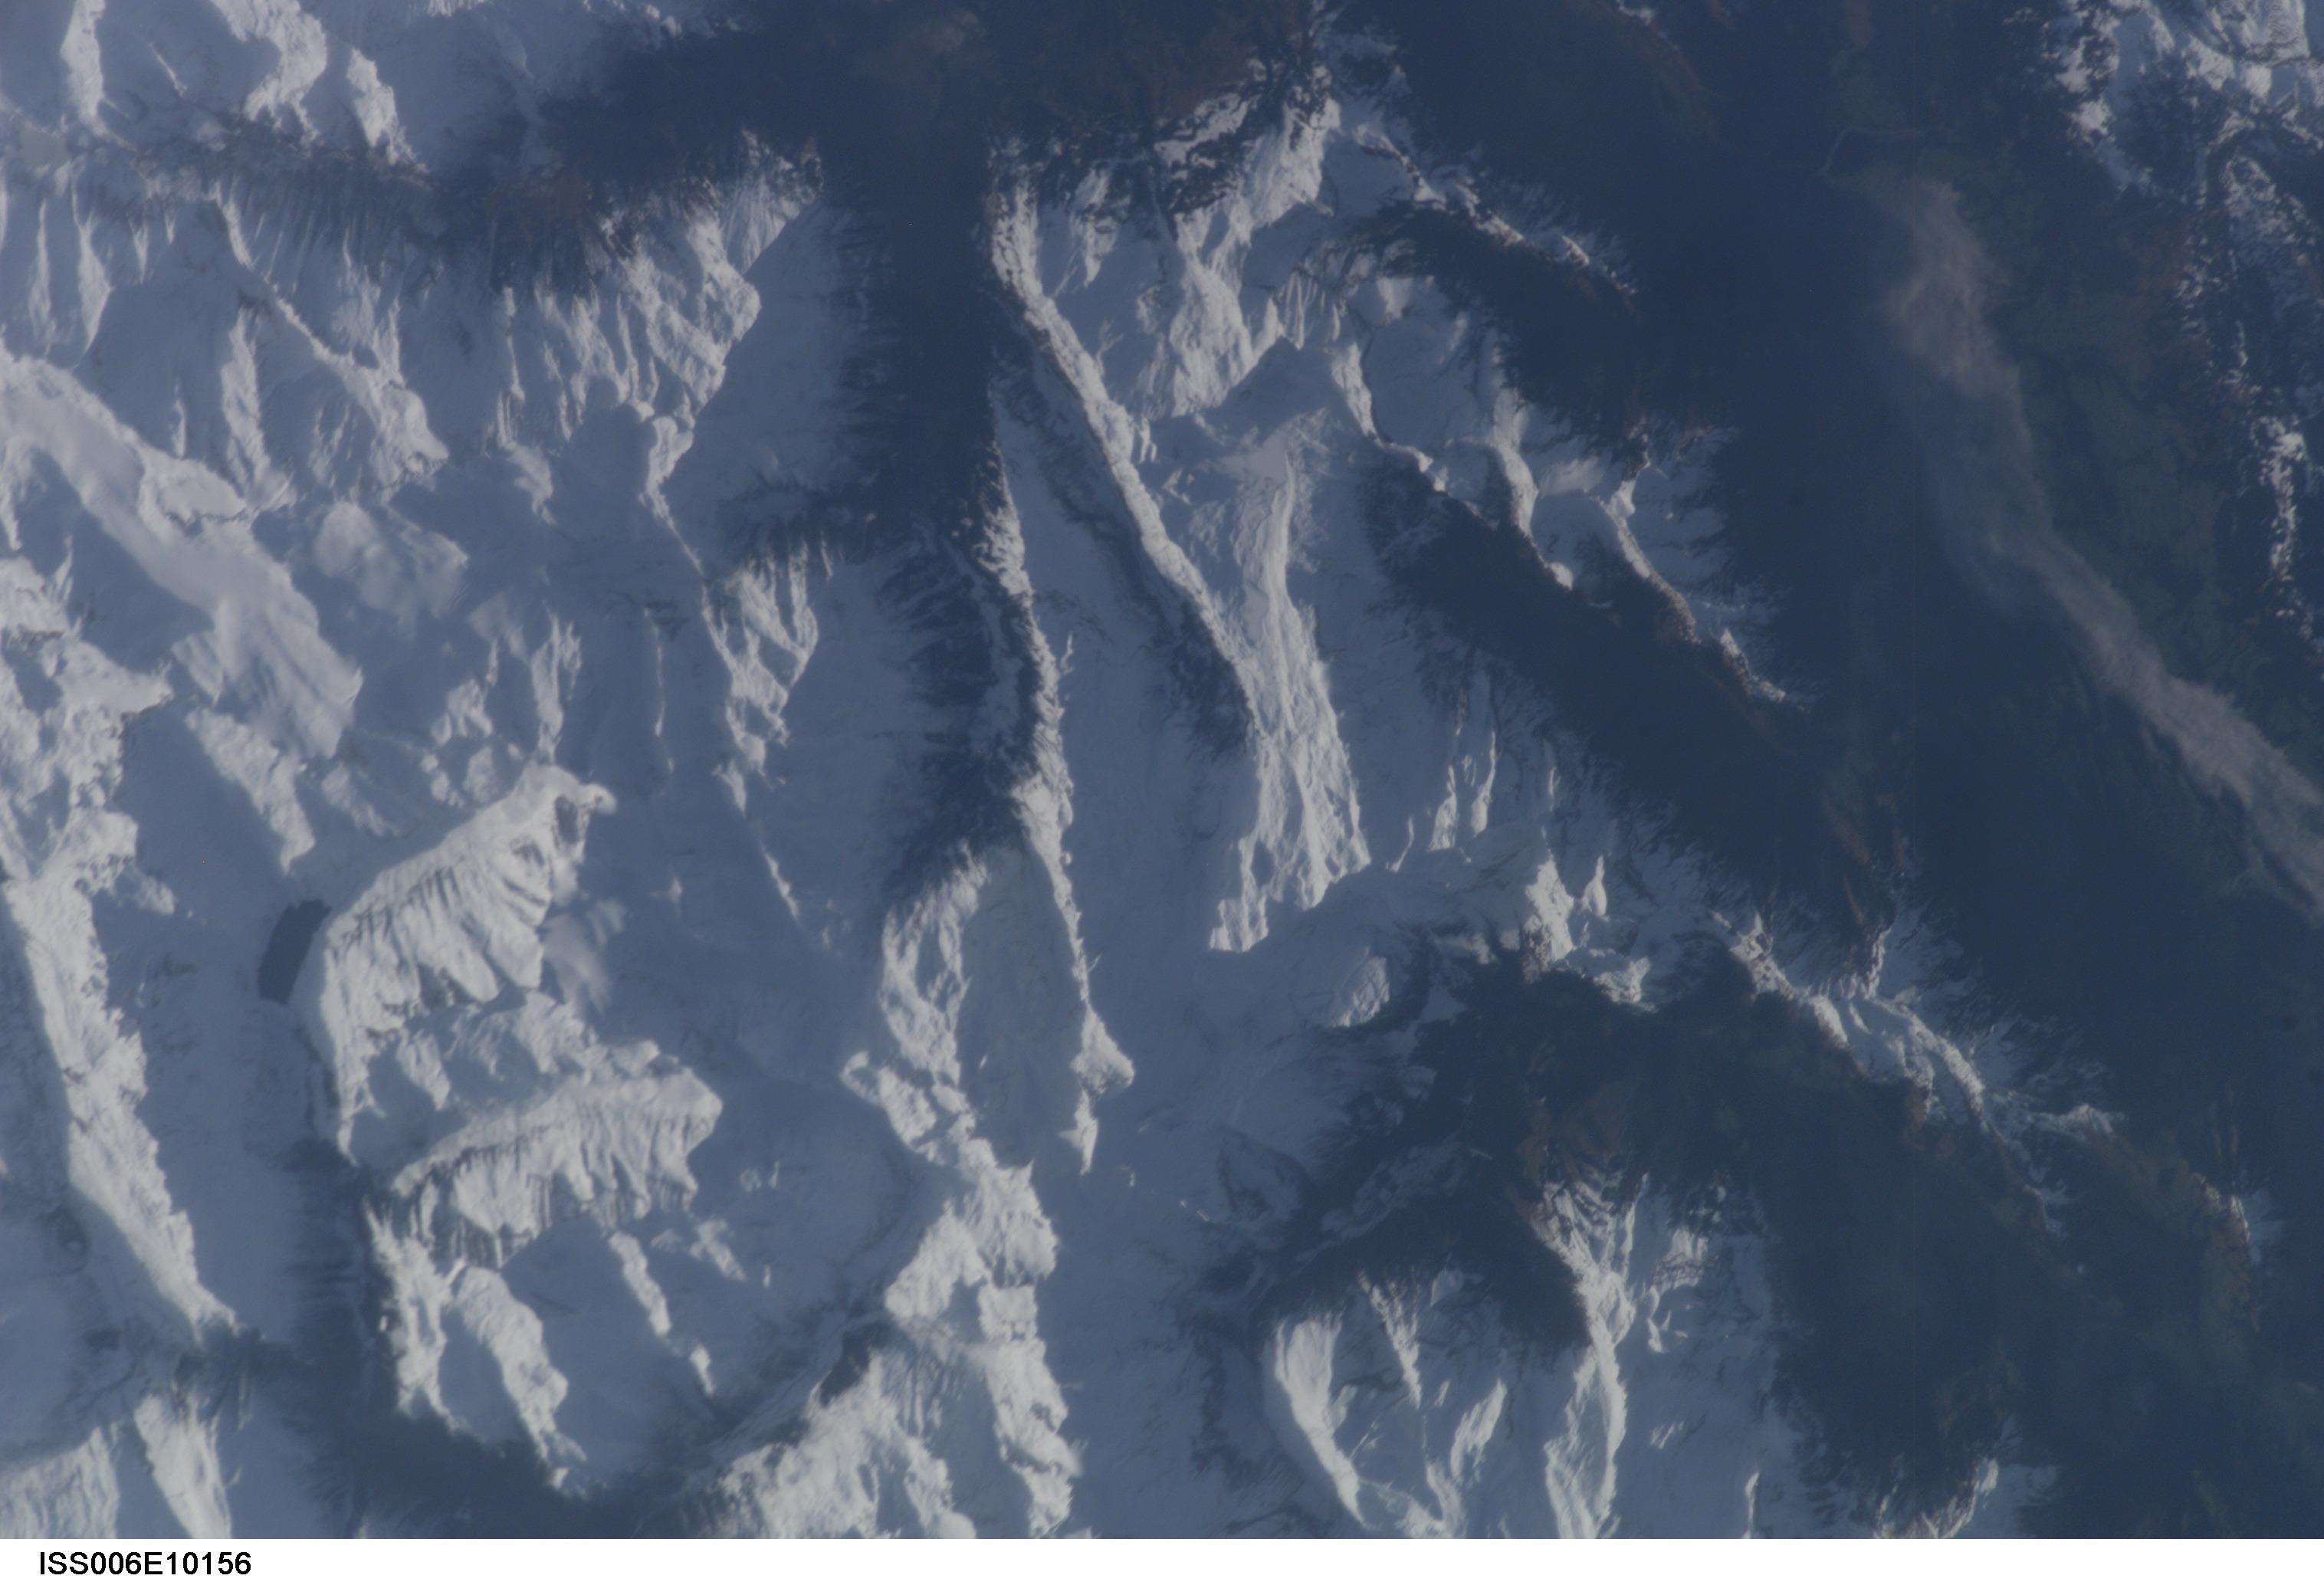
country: SWITZERLAND
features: BERNER RANGE, SARNEN
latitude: 46.8
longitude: 8.4
